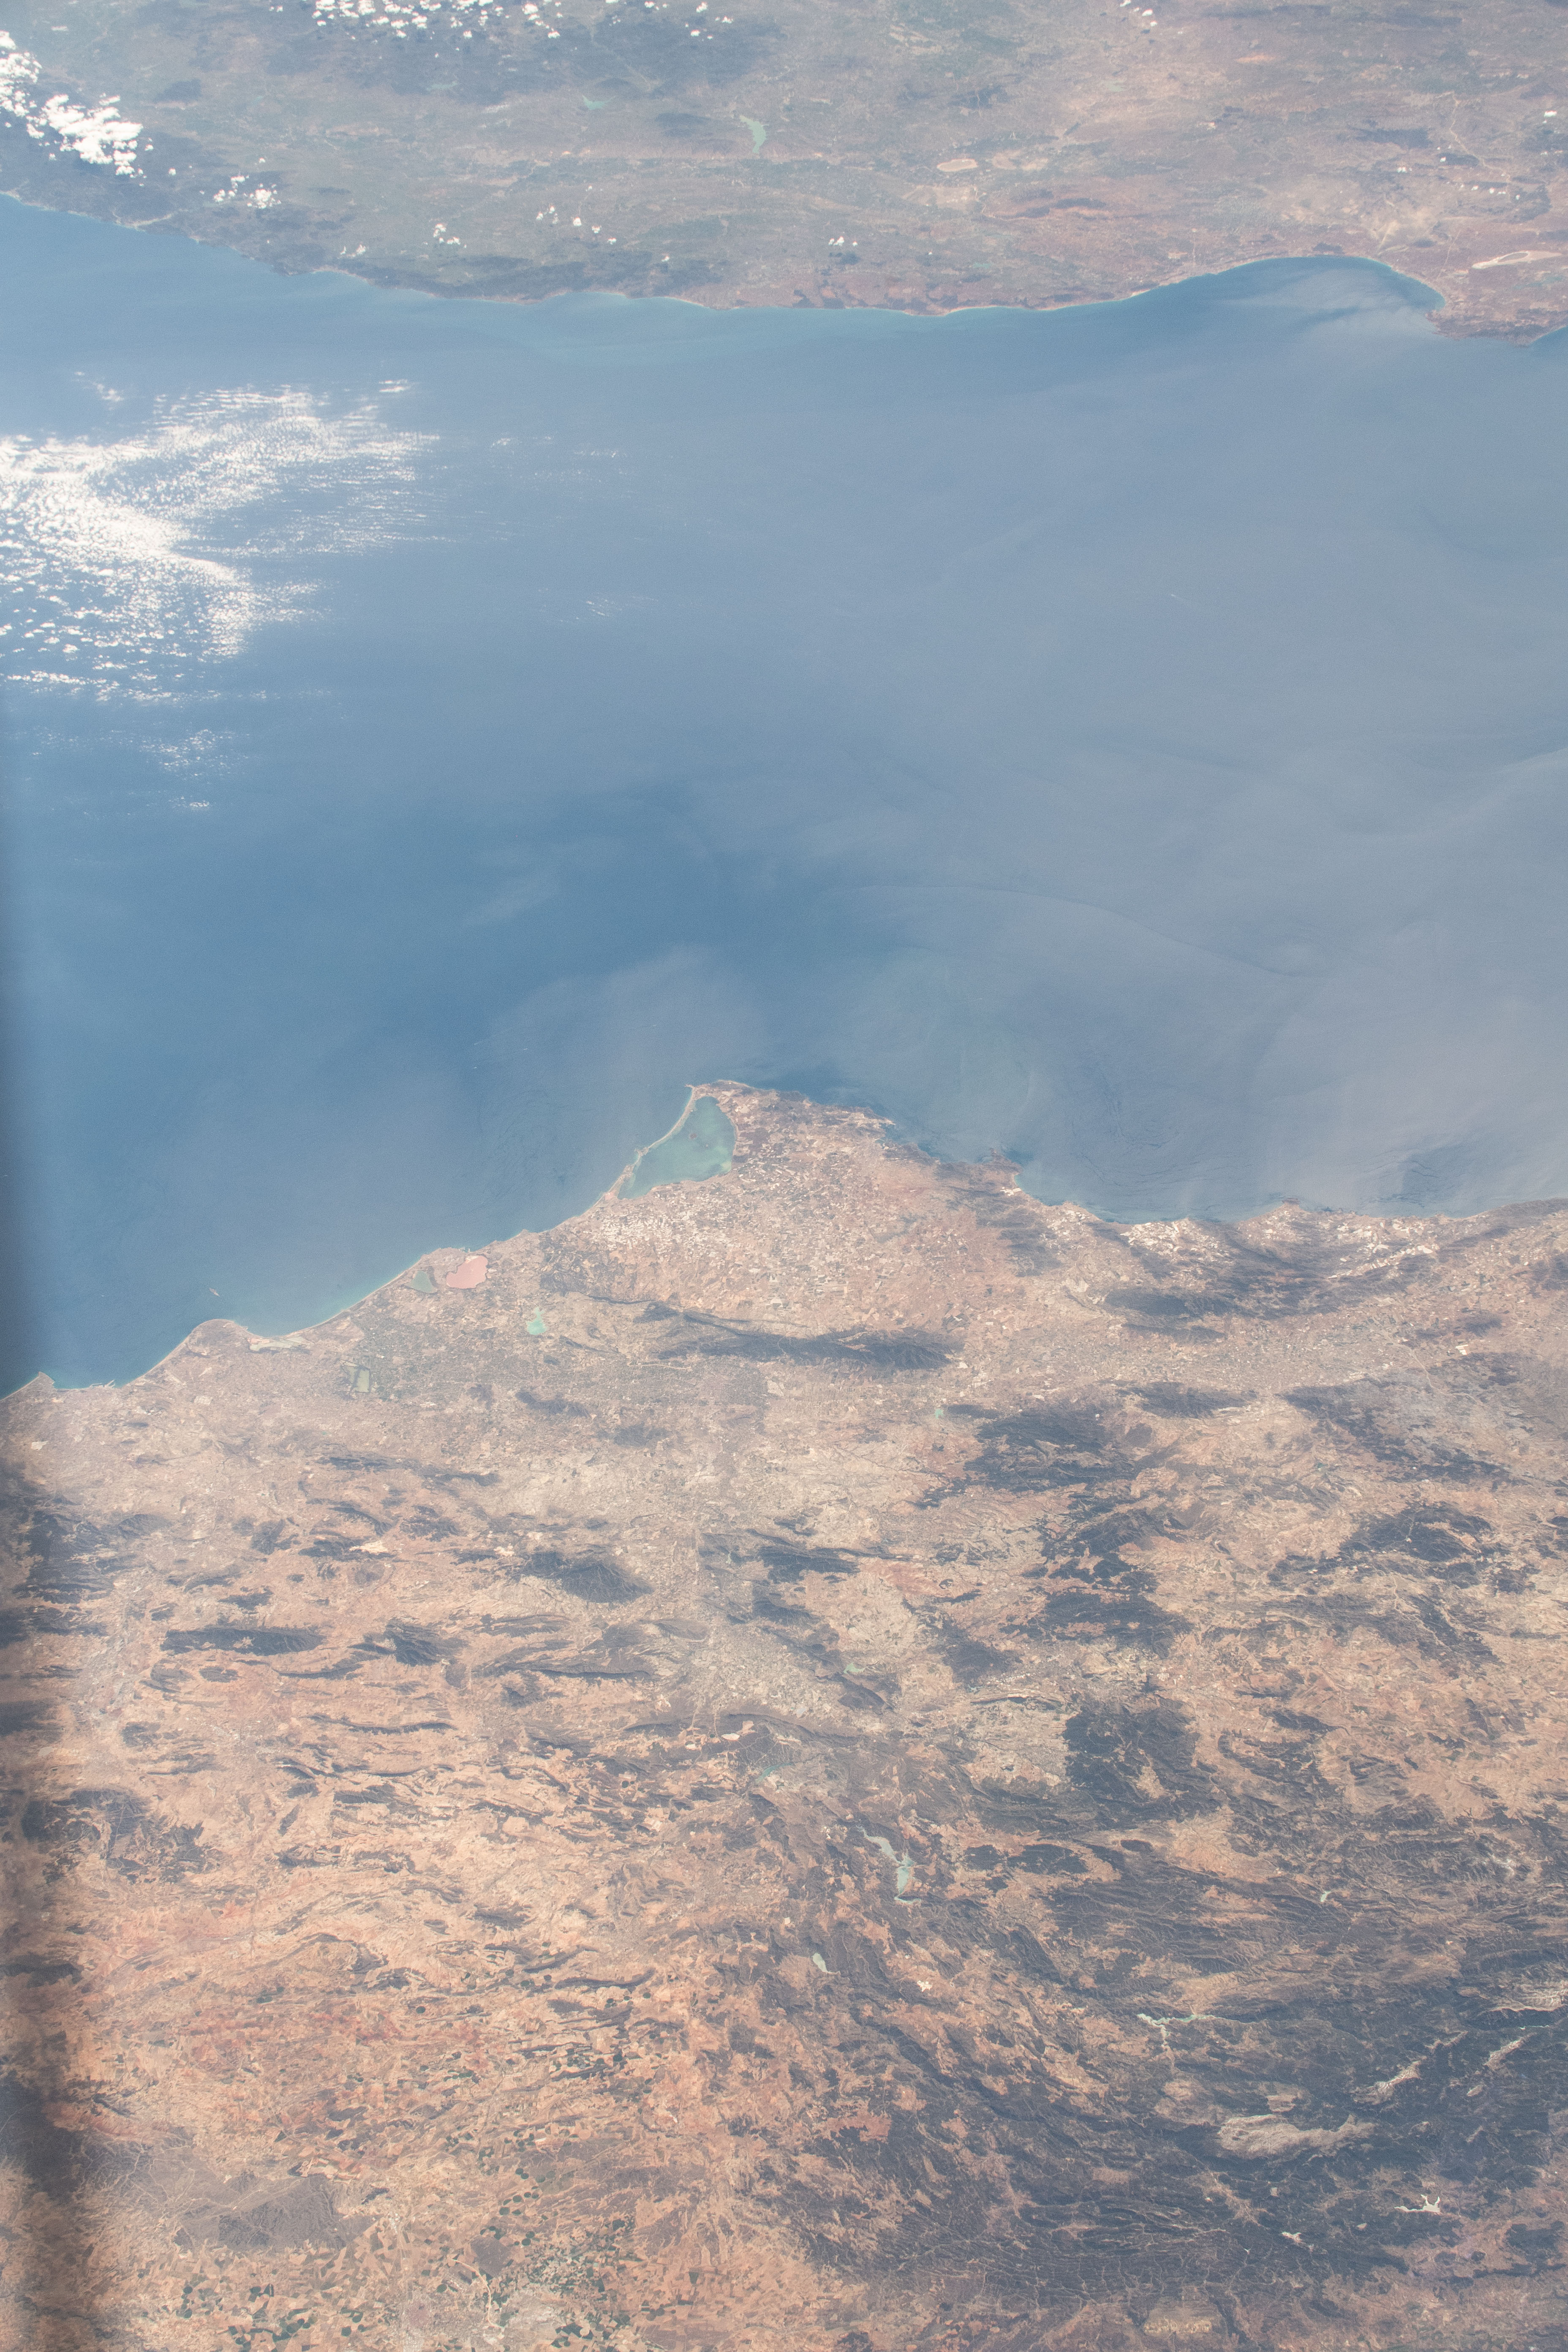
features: ALGERIA,S.,SPAIN;MOSTAGANEM,CARTAGENA,L.,MEDITERRANEAN SEA;MAR MENOR LAGOON,CY.,ARZEW
